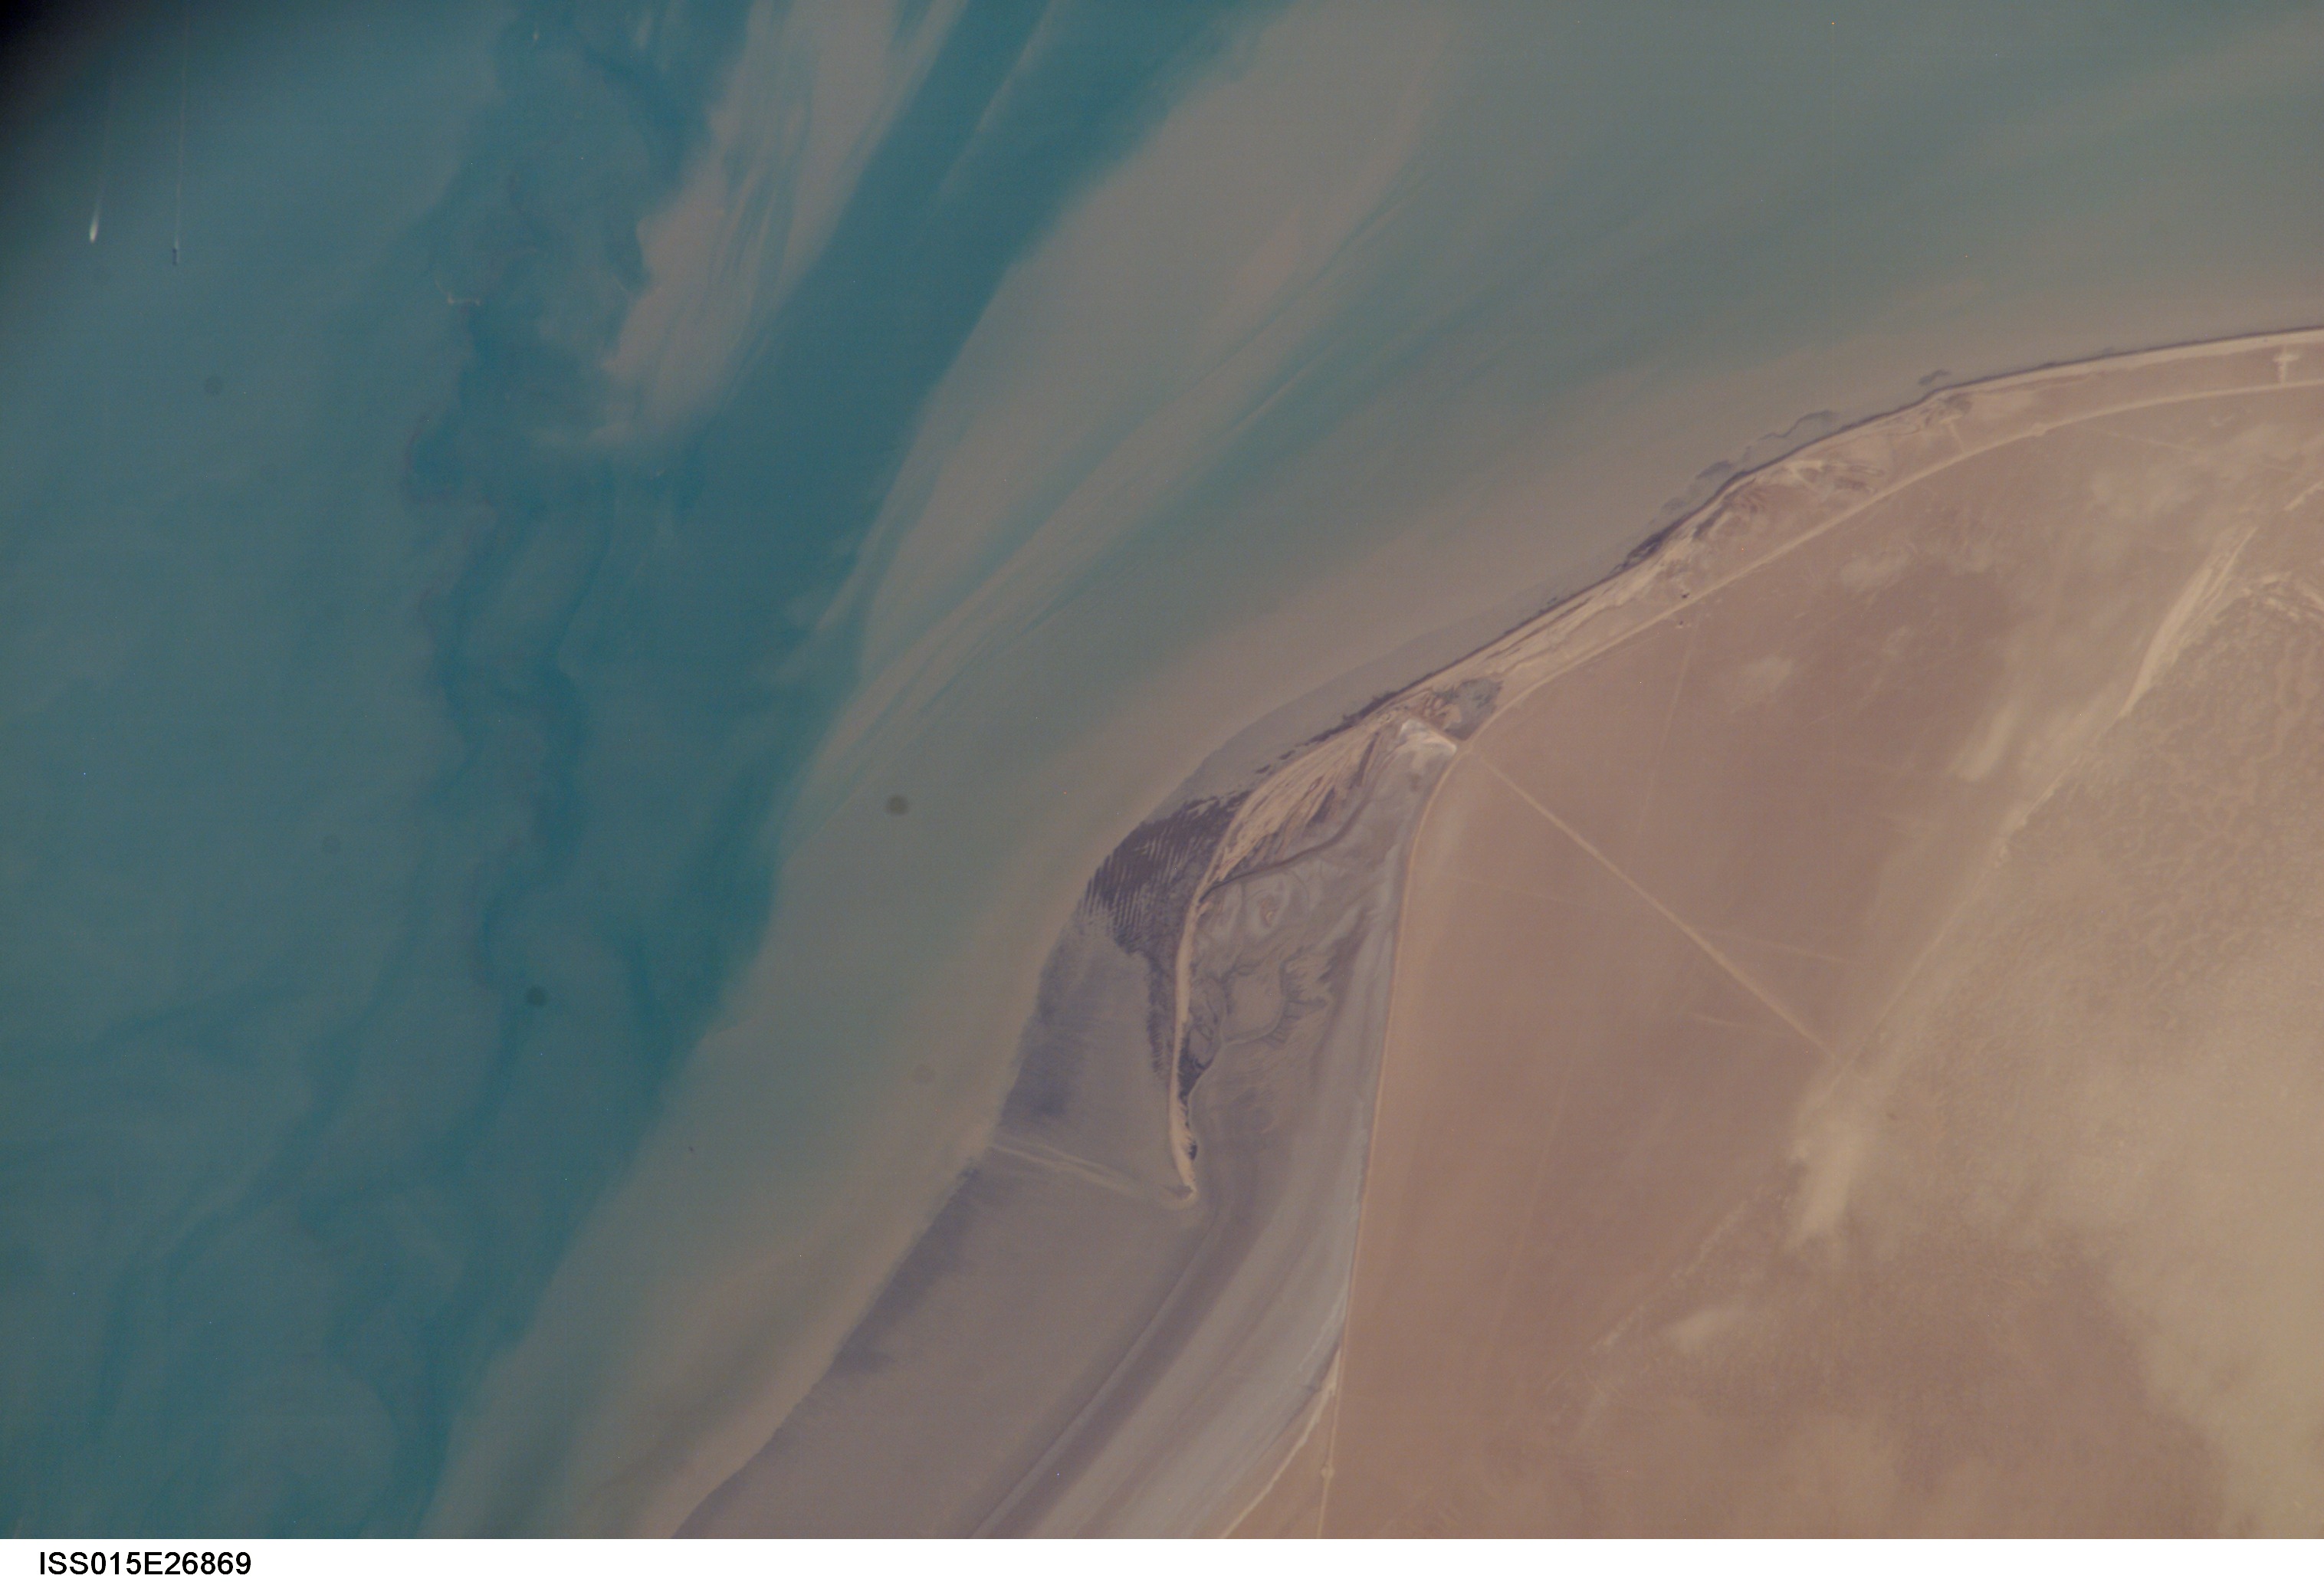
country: KUWAIT
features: E. BUBIYAN I., 'ABD ALLAH CHAN.
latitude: 29.8
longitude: 48.4
